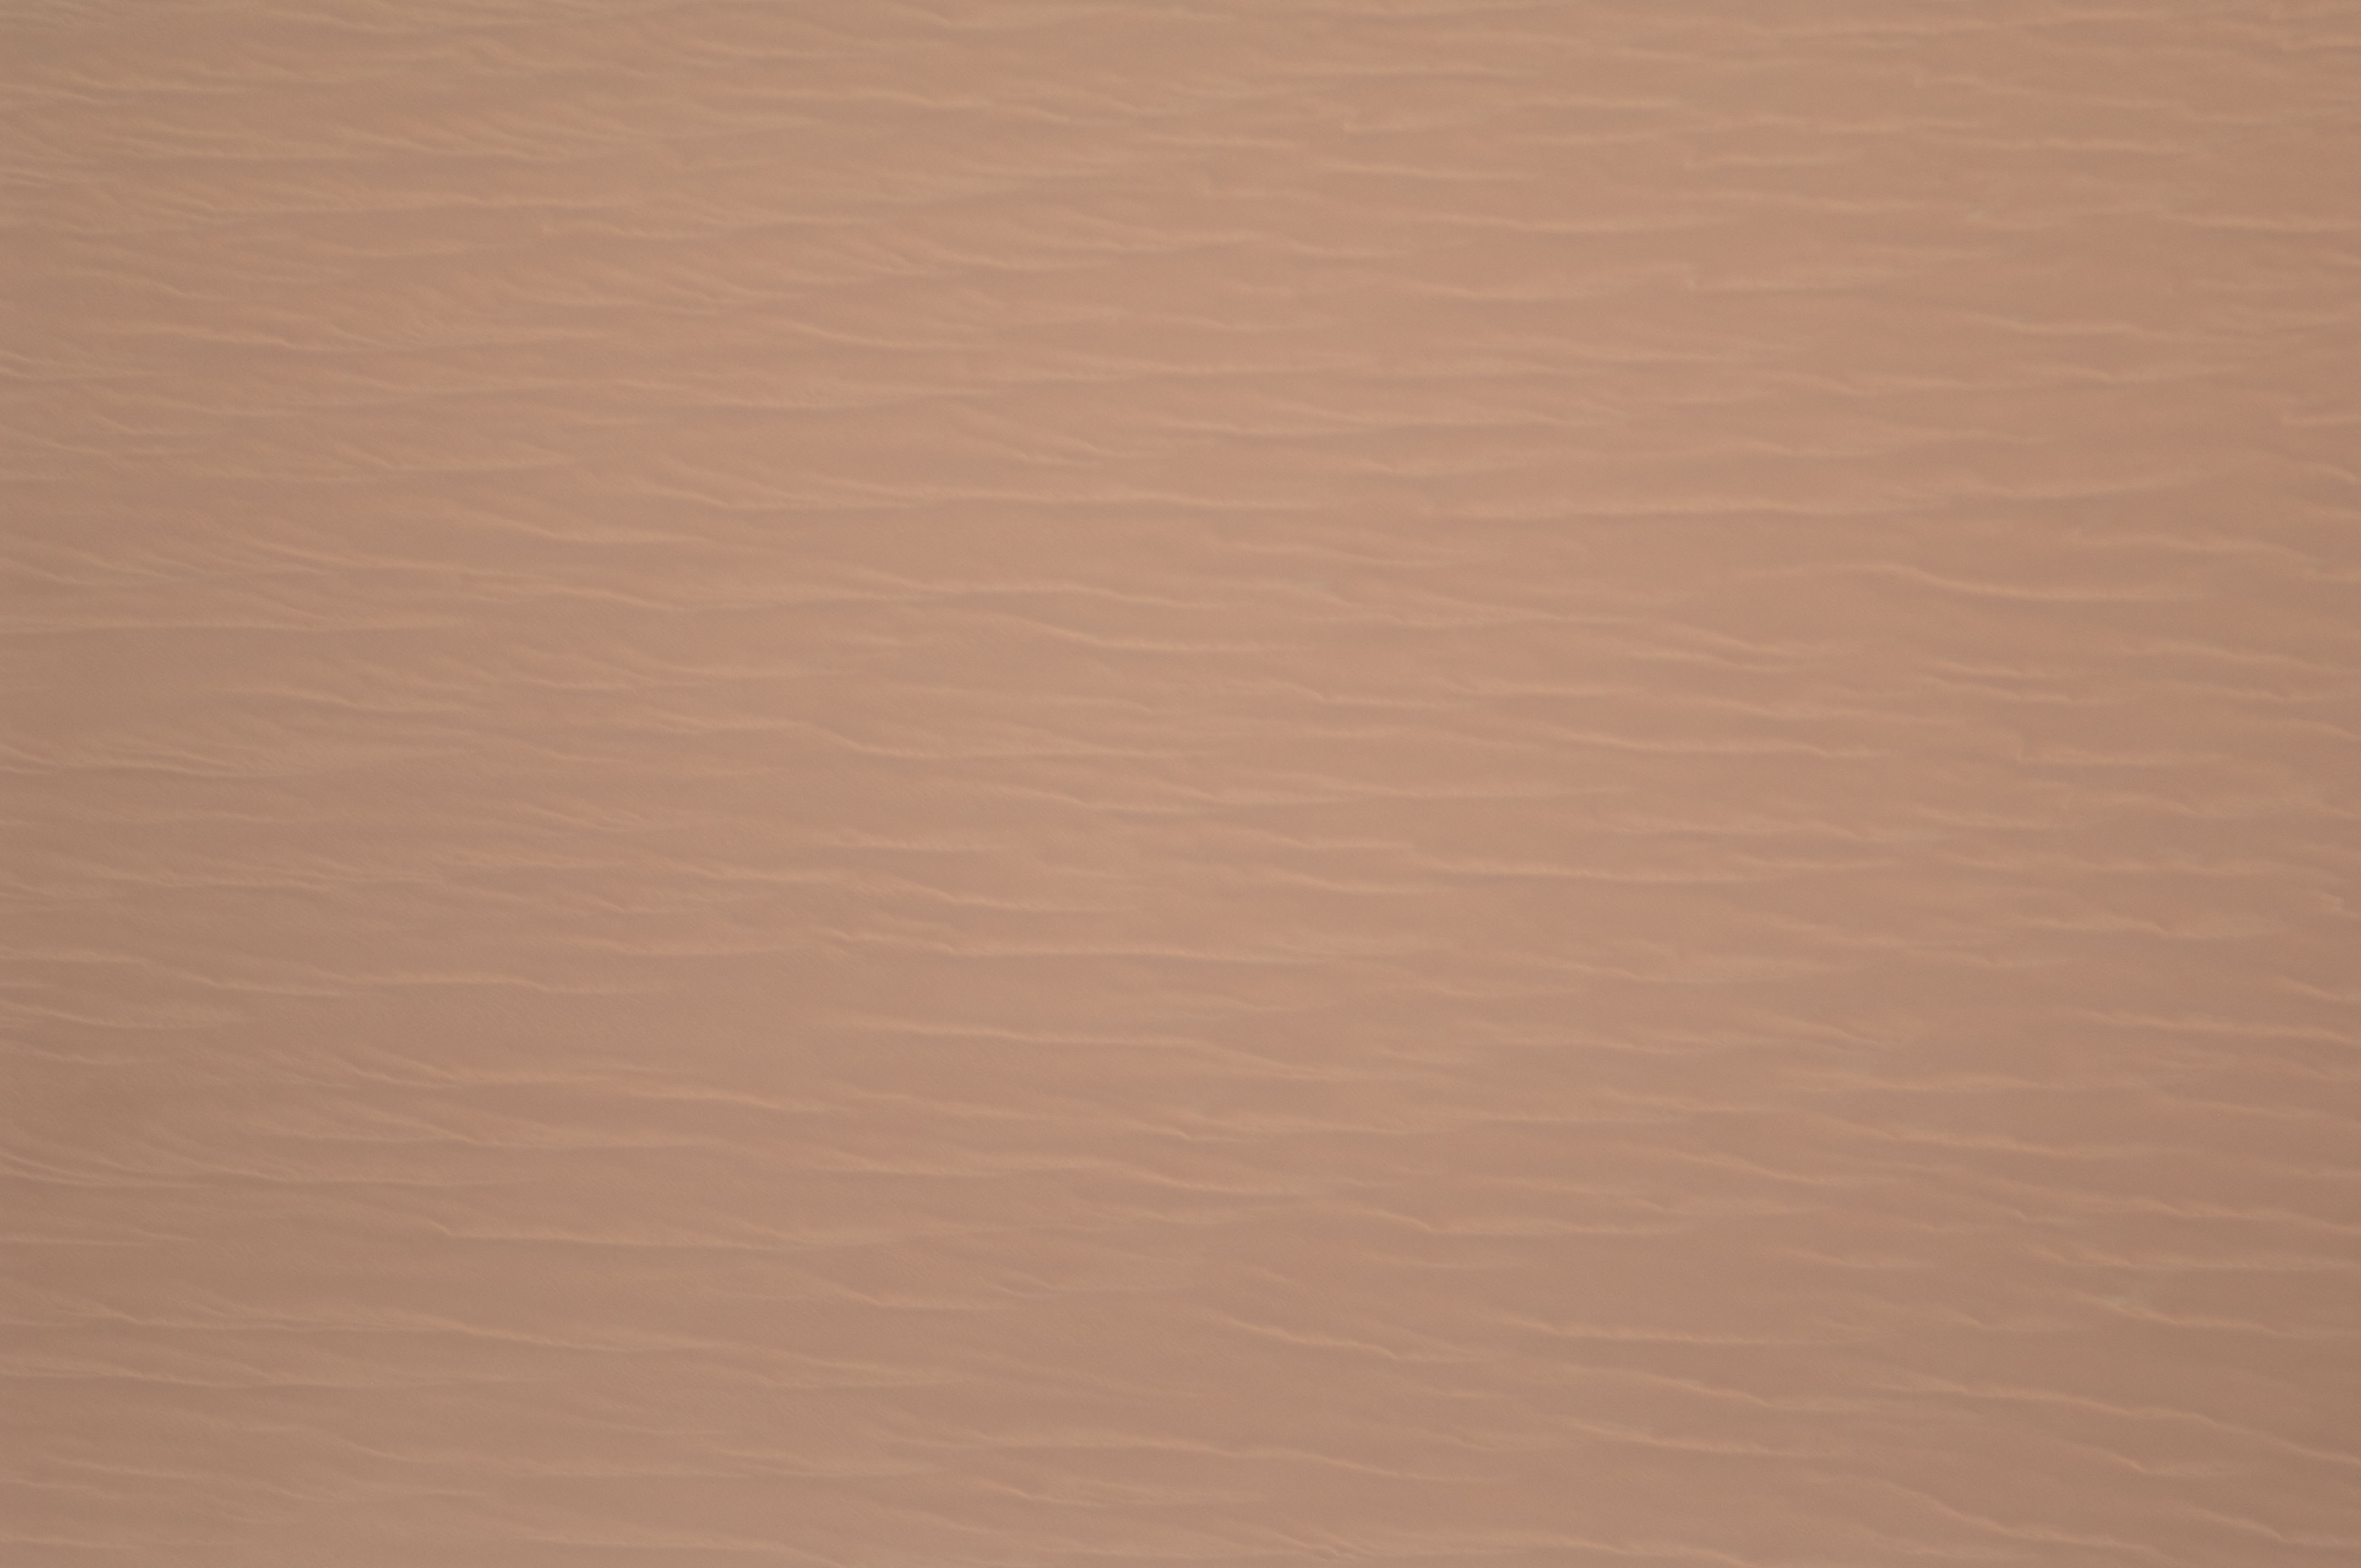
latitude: 19.3
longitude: 47.6
